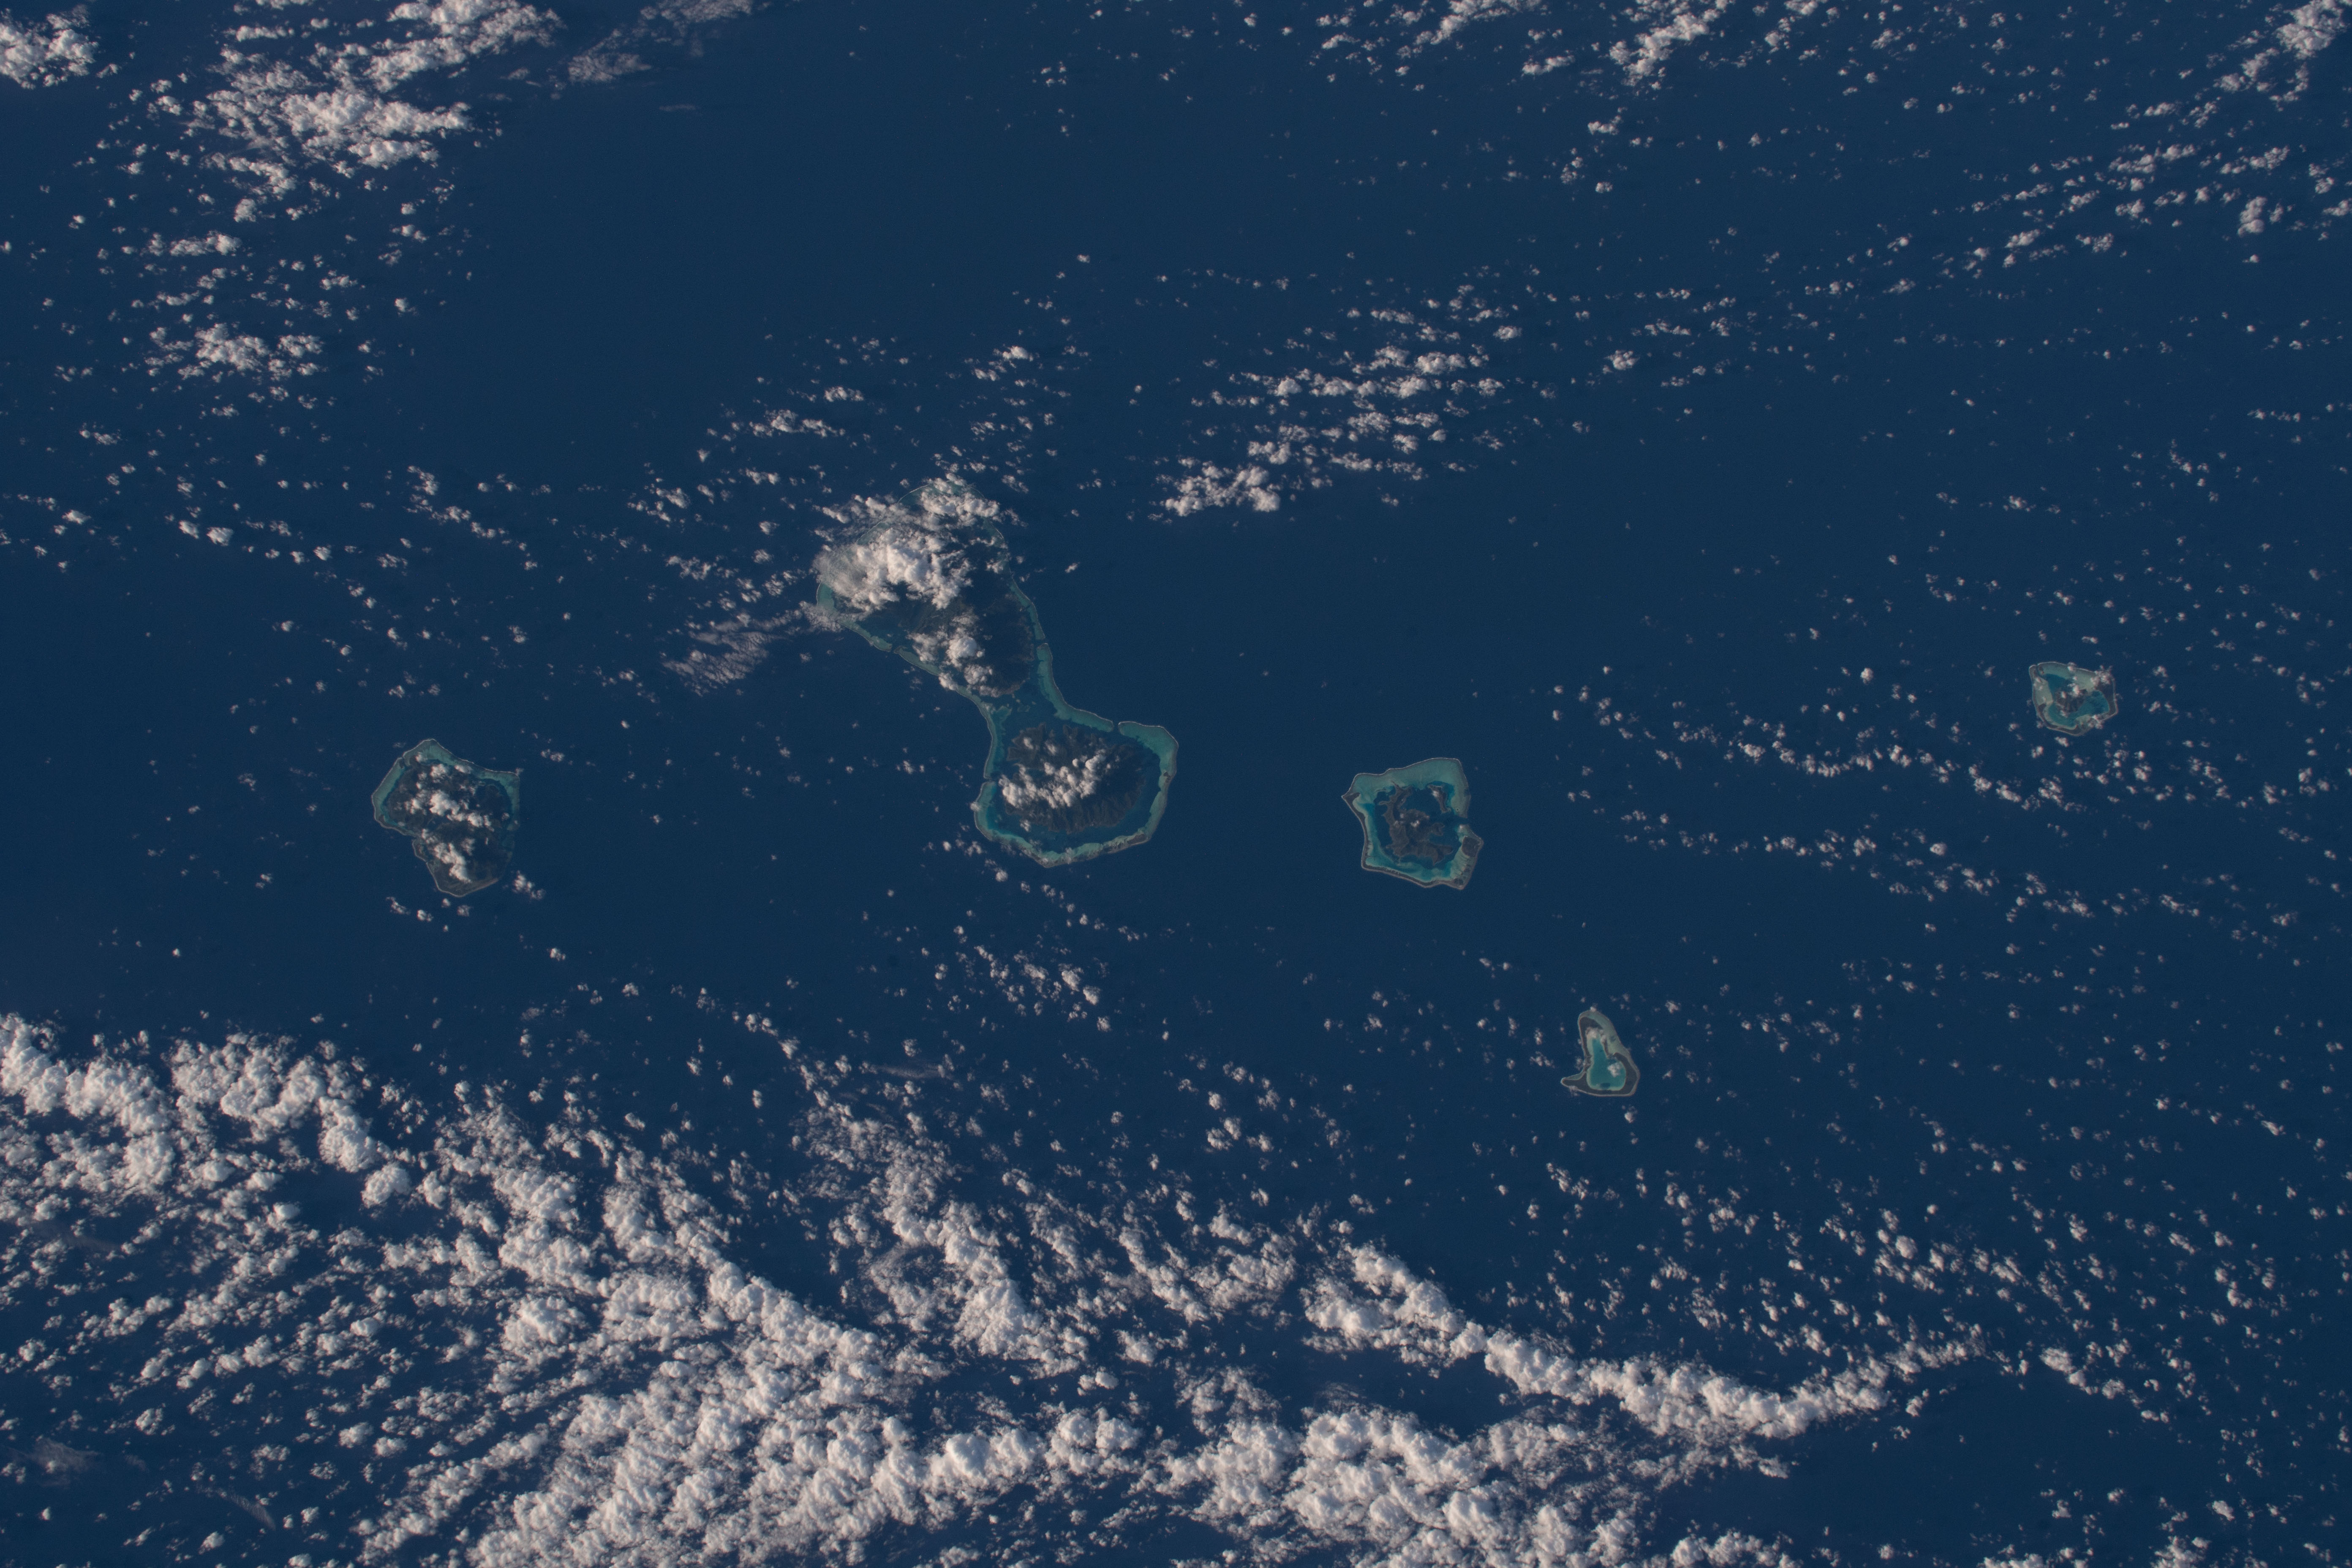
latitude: -16.6
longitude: -151.6
